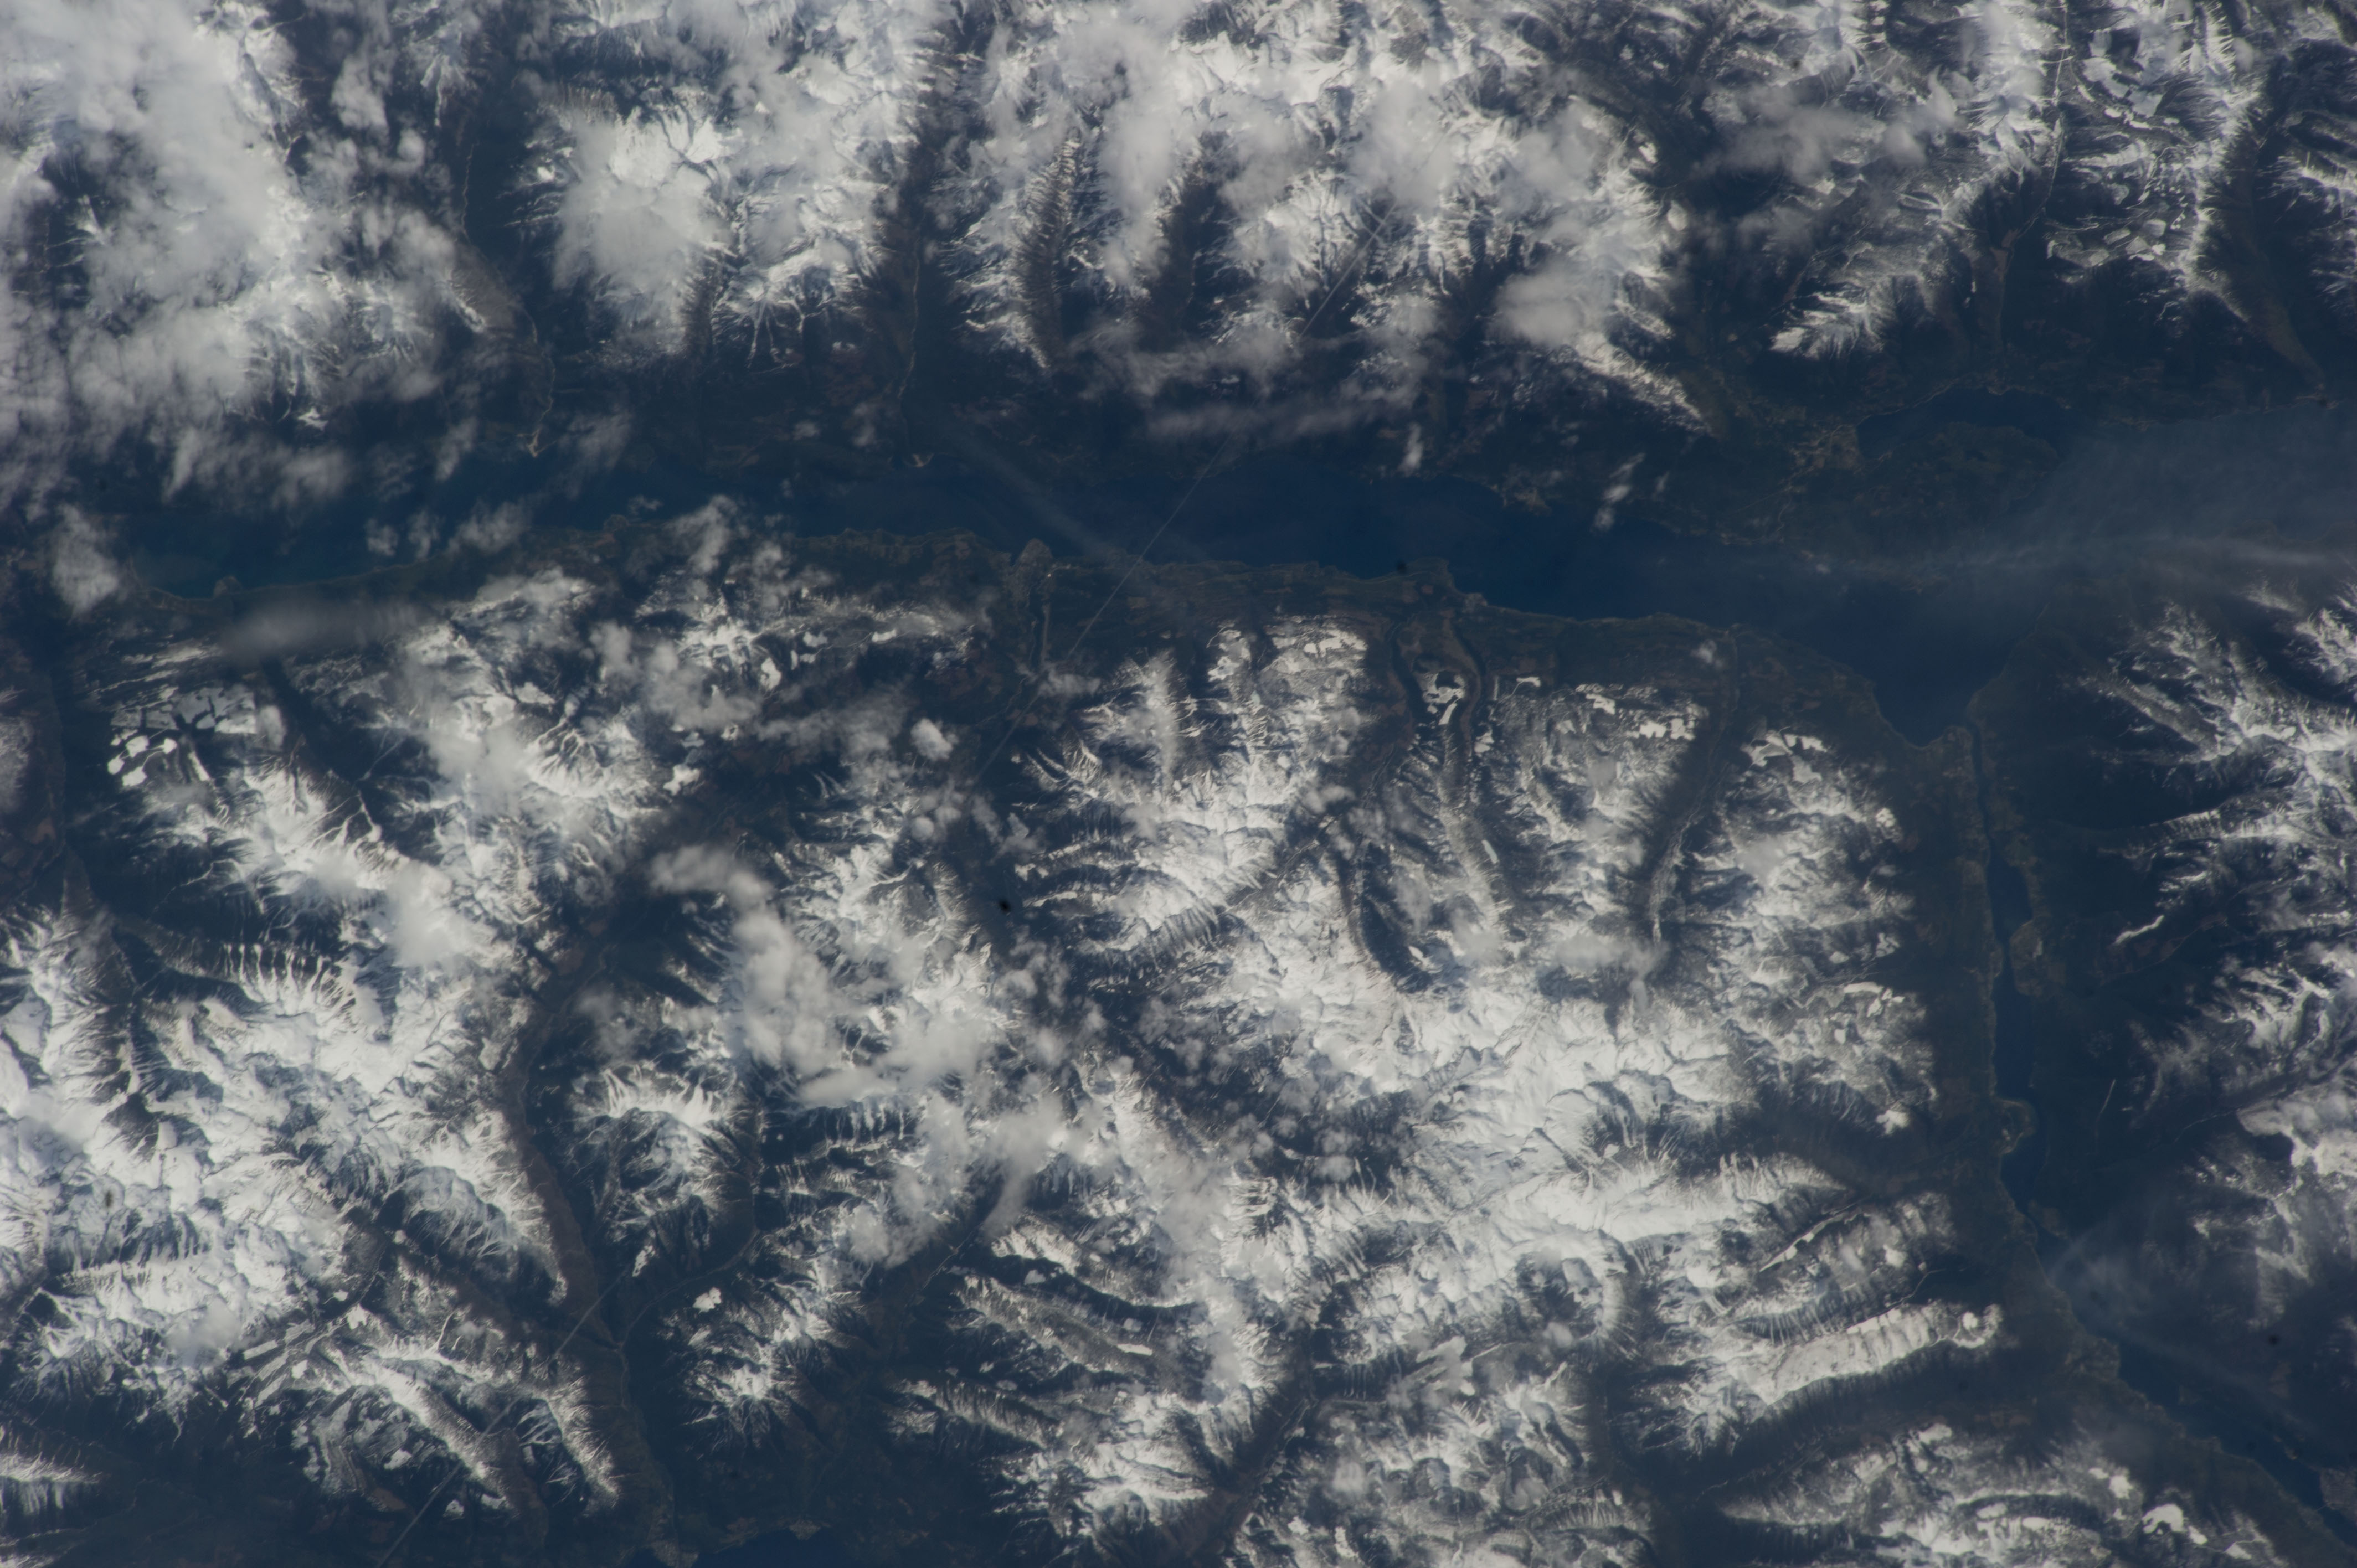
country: CANADA-BC
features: KOOTENAY L., SELKIRK MTS., SNOW, FOR., RAVINES, KASLO AREA
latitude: 49.9
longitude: -117.0
